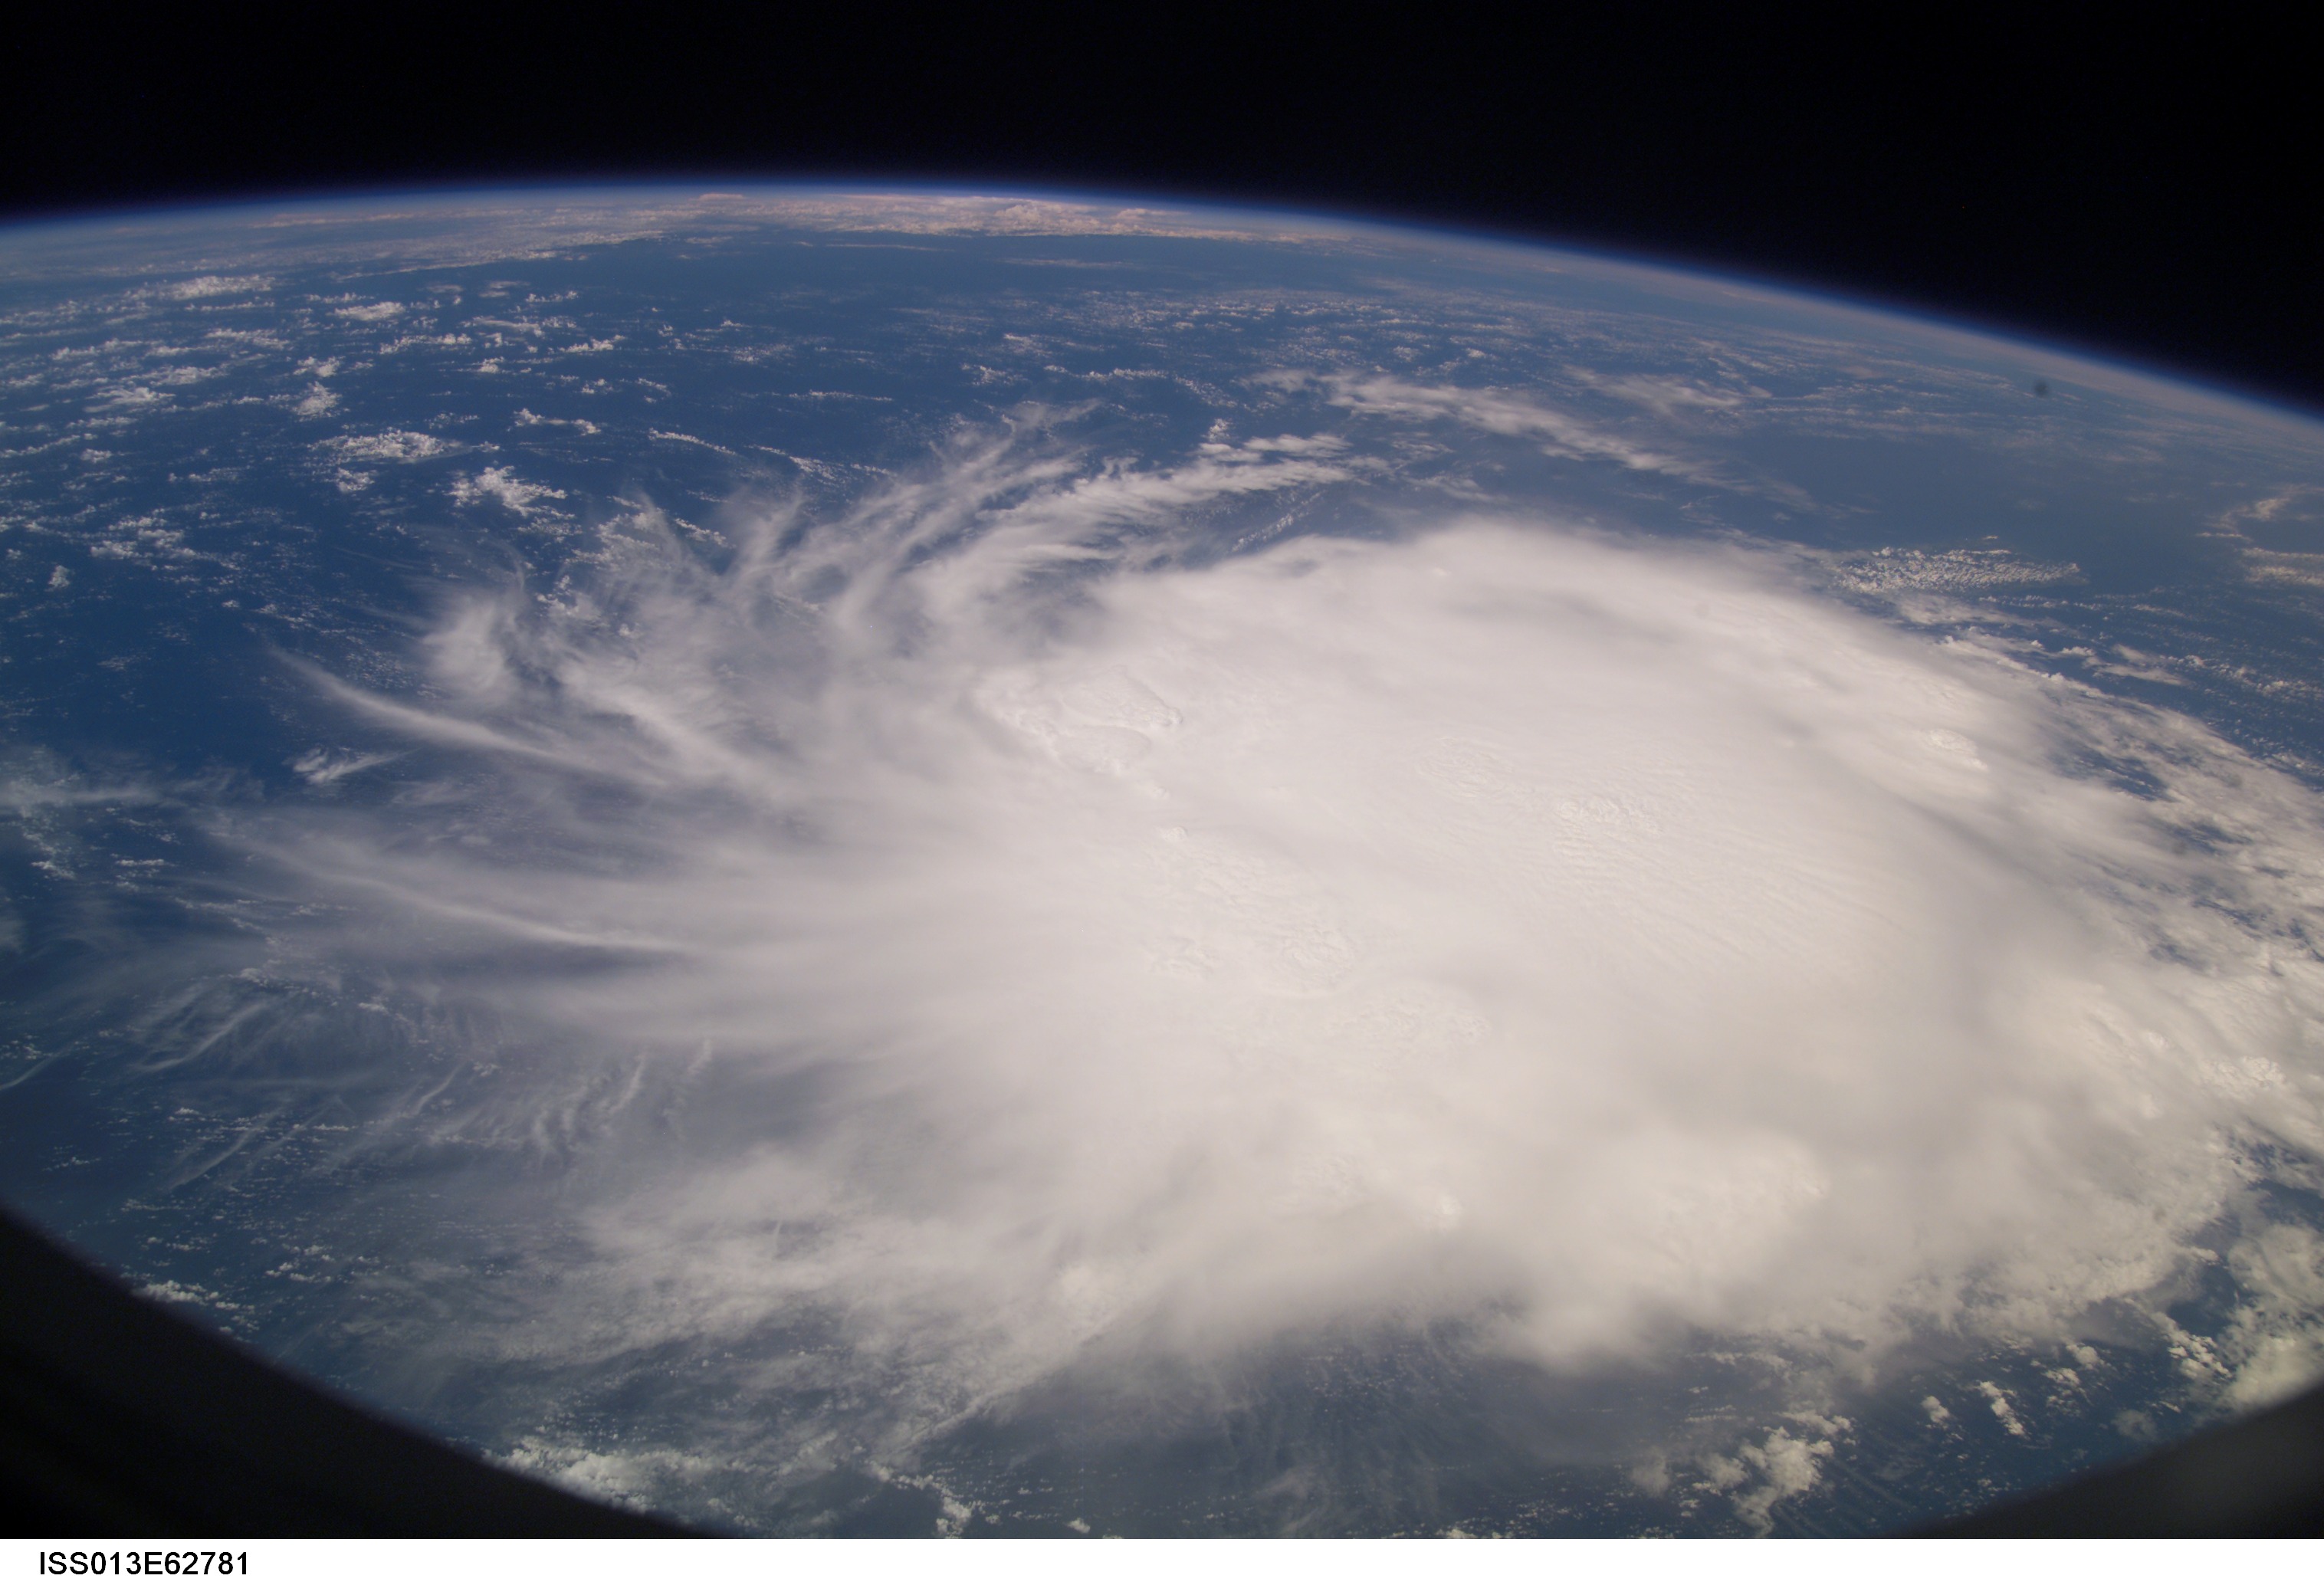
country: ATLANTIC OCEAN
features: PAN-TROPICAL STORM CHRIS
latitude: 19.2
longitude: -63.4
